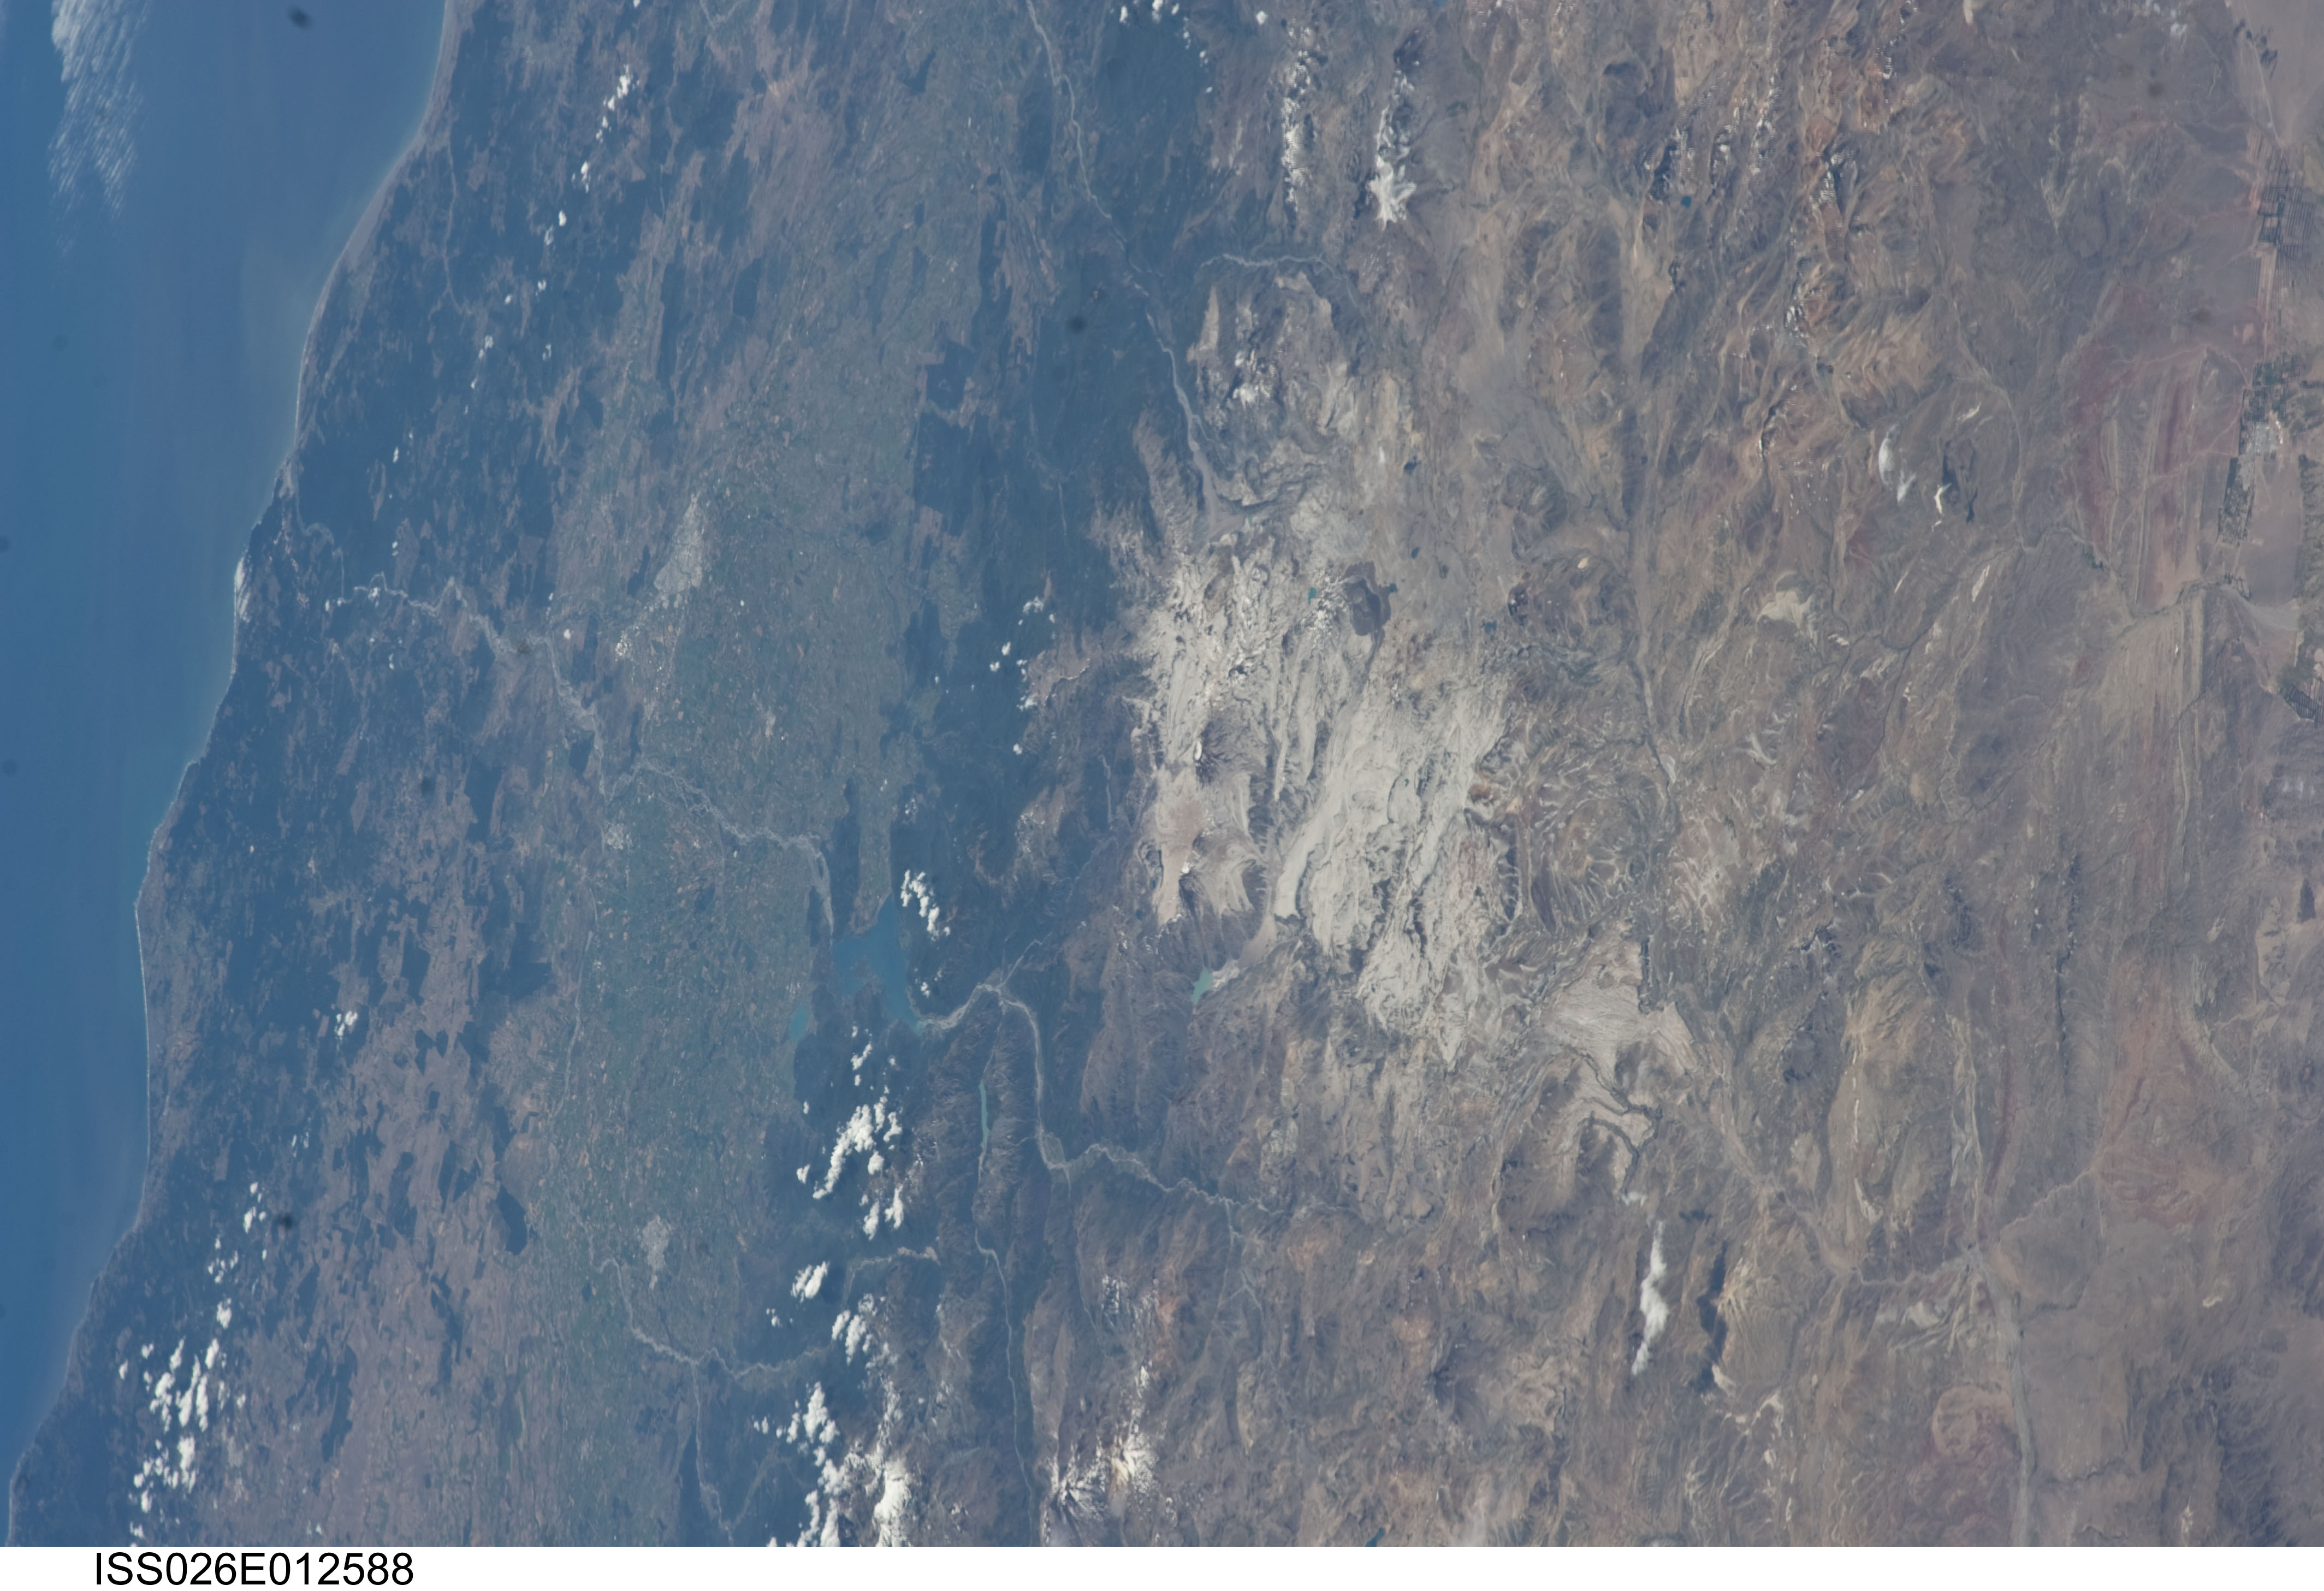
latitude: -35.6
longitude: -71.0
